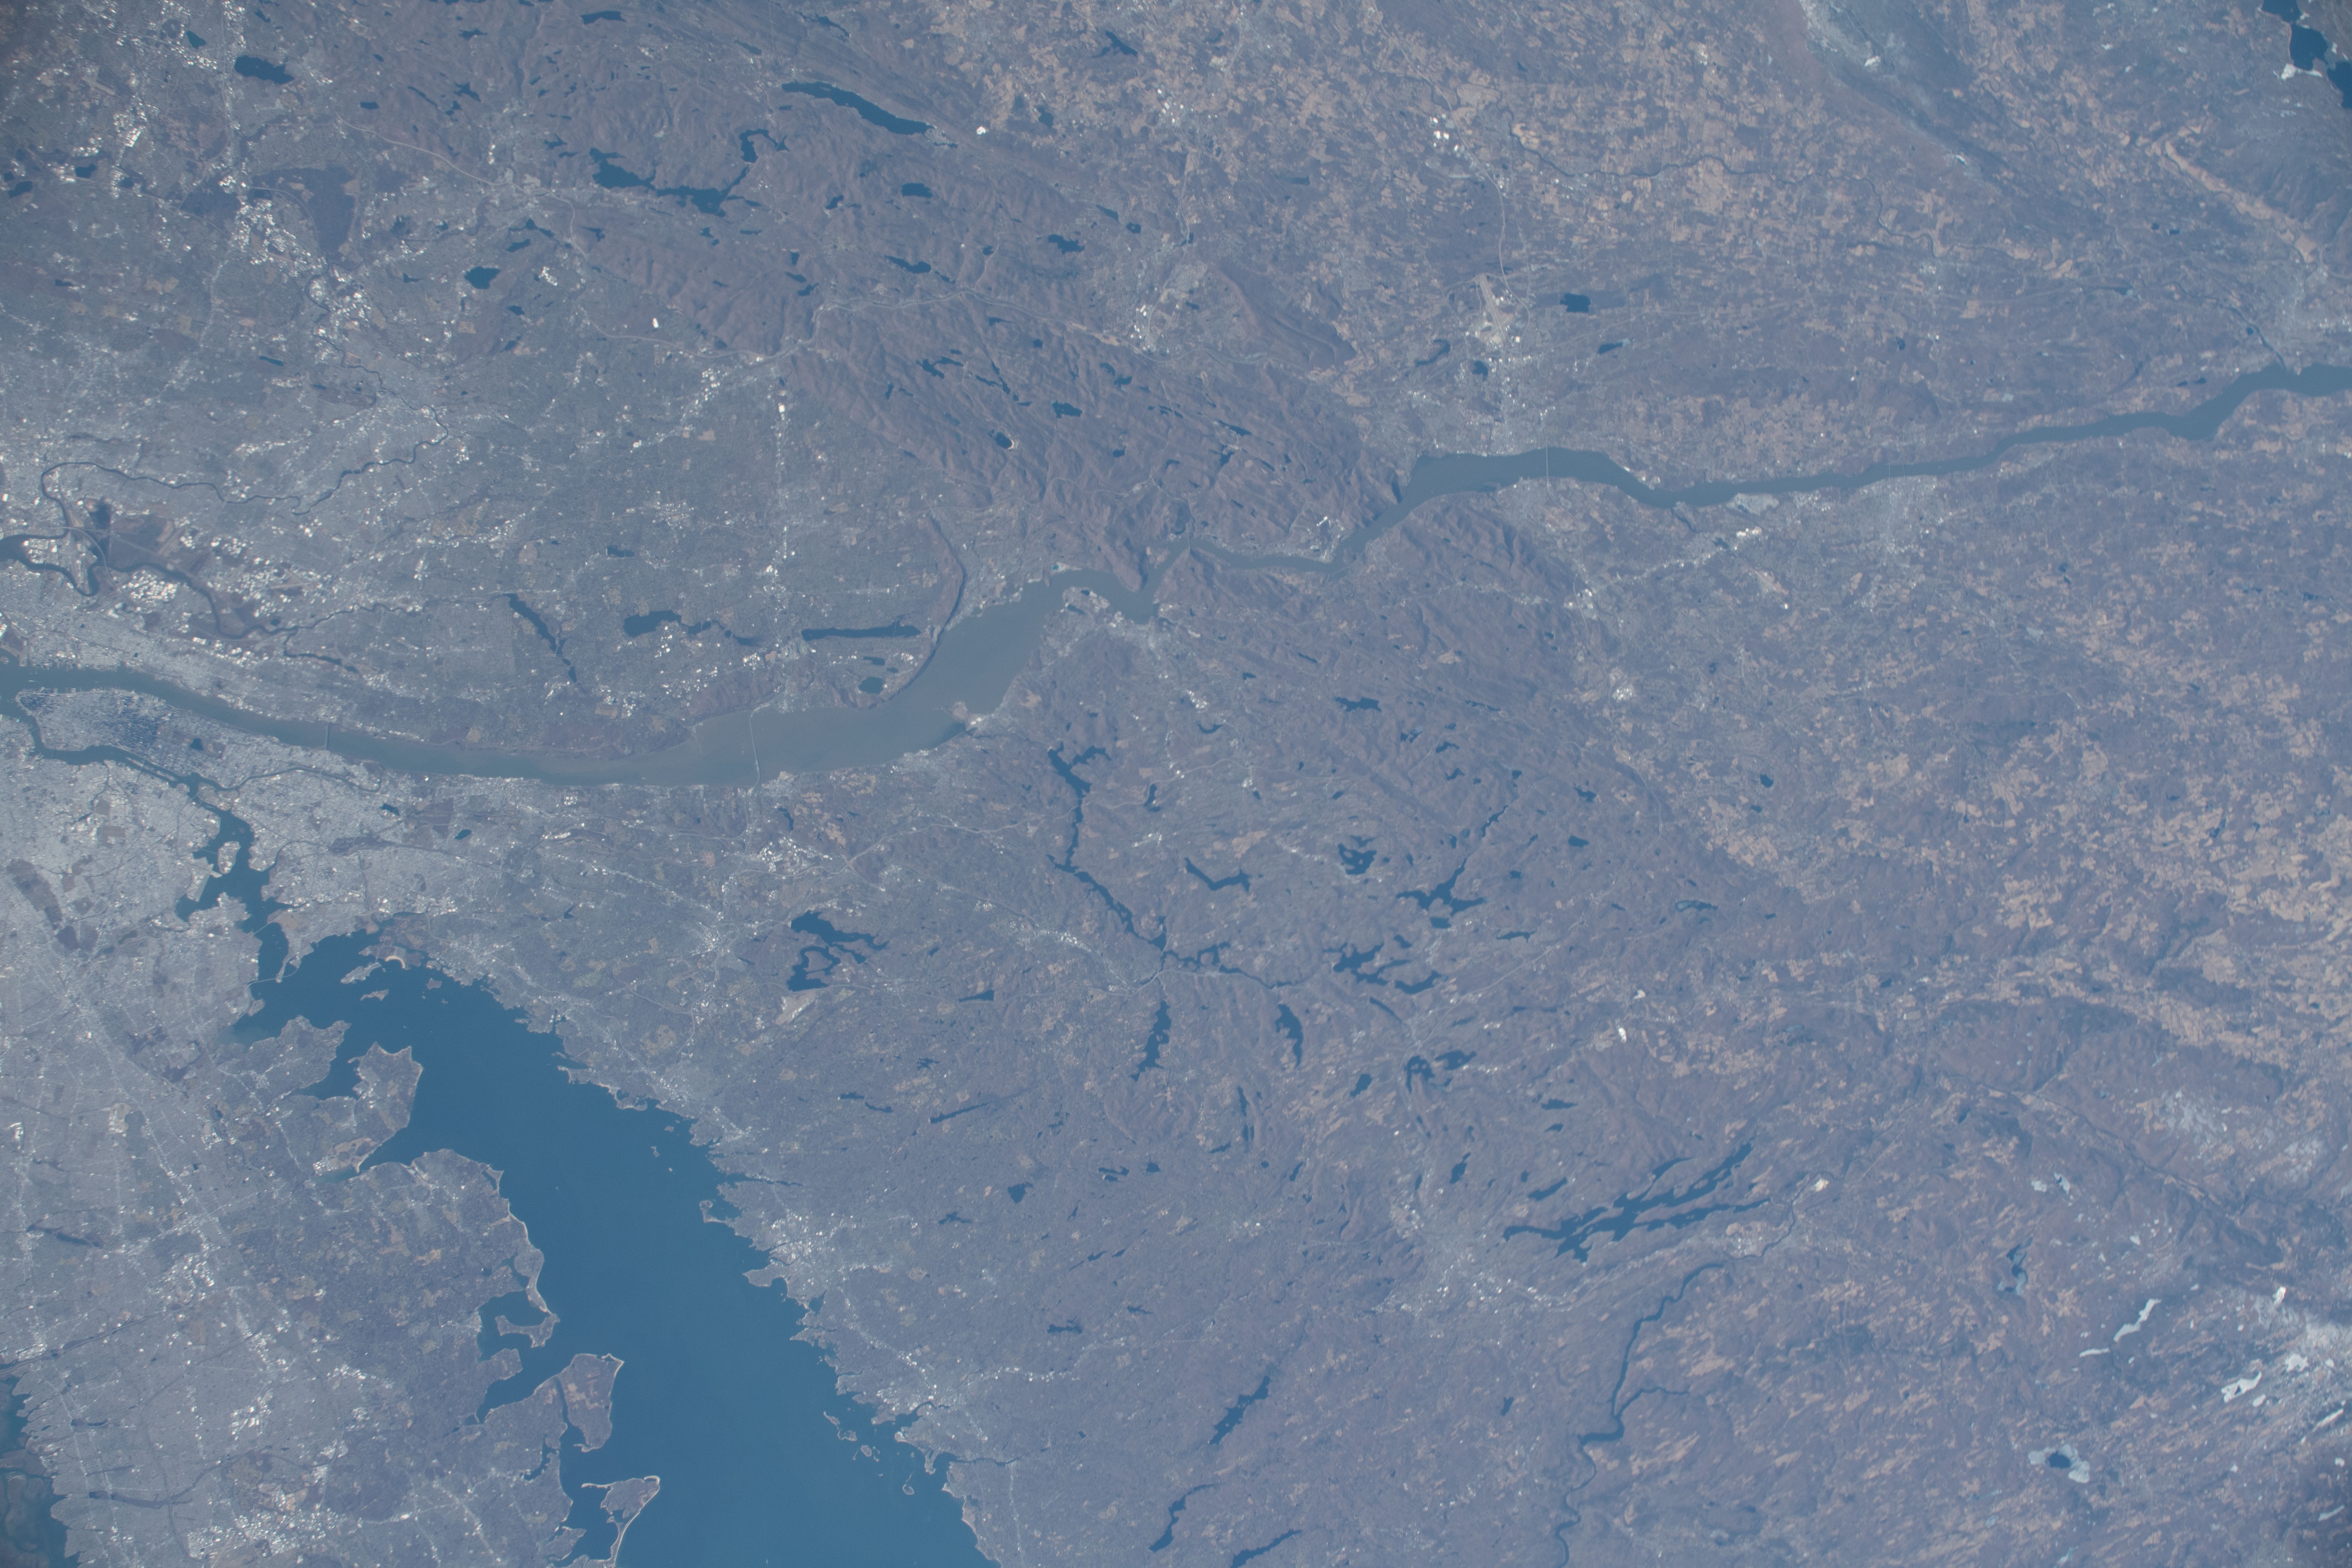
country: USA-NEW YORK
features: GATEWAY NATIONAL RECREATION AREA, JONES BEACH ISLAND, GREAT SOUTH BAY, SANDY HOOK BAY, HUDSON RIVER, LONG ISLAND SOUND, NEW YORK BAY, BLUE MOUNTAIN PARK
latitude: 41.3
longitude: -73.8
